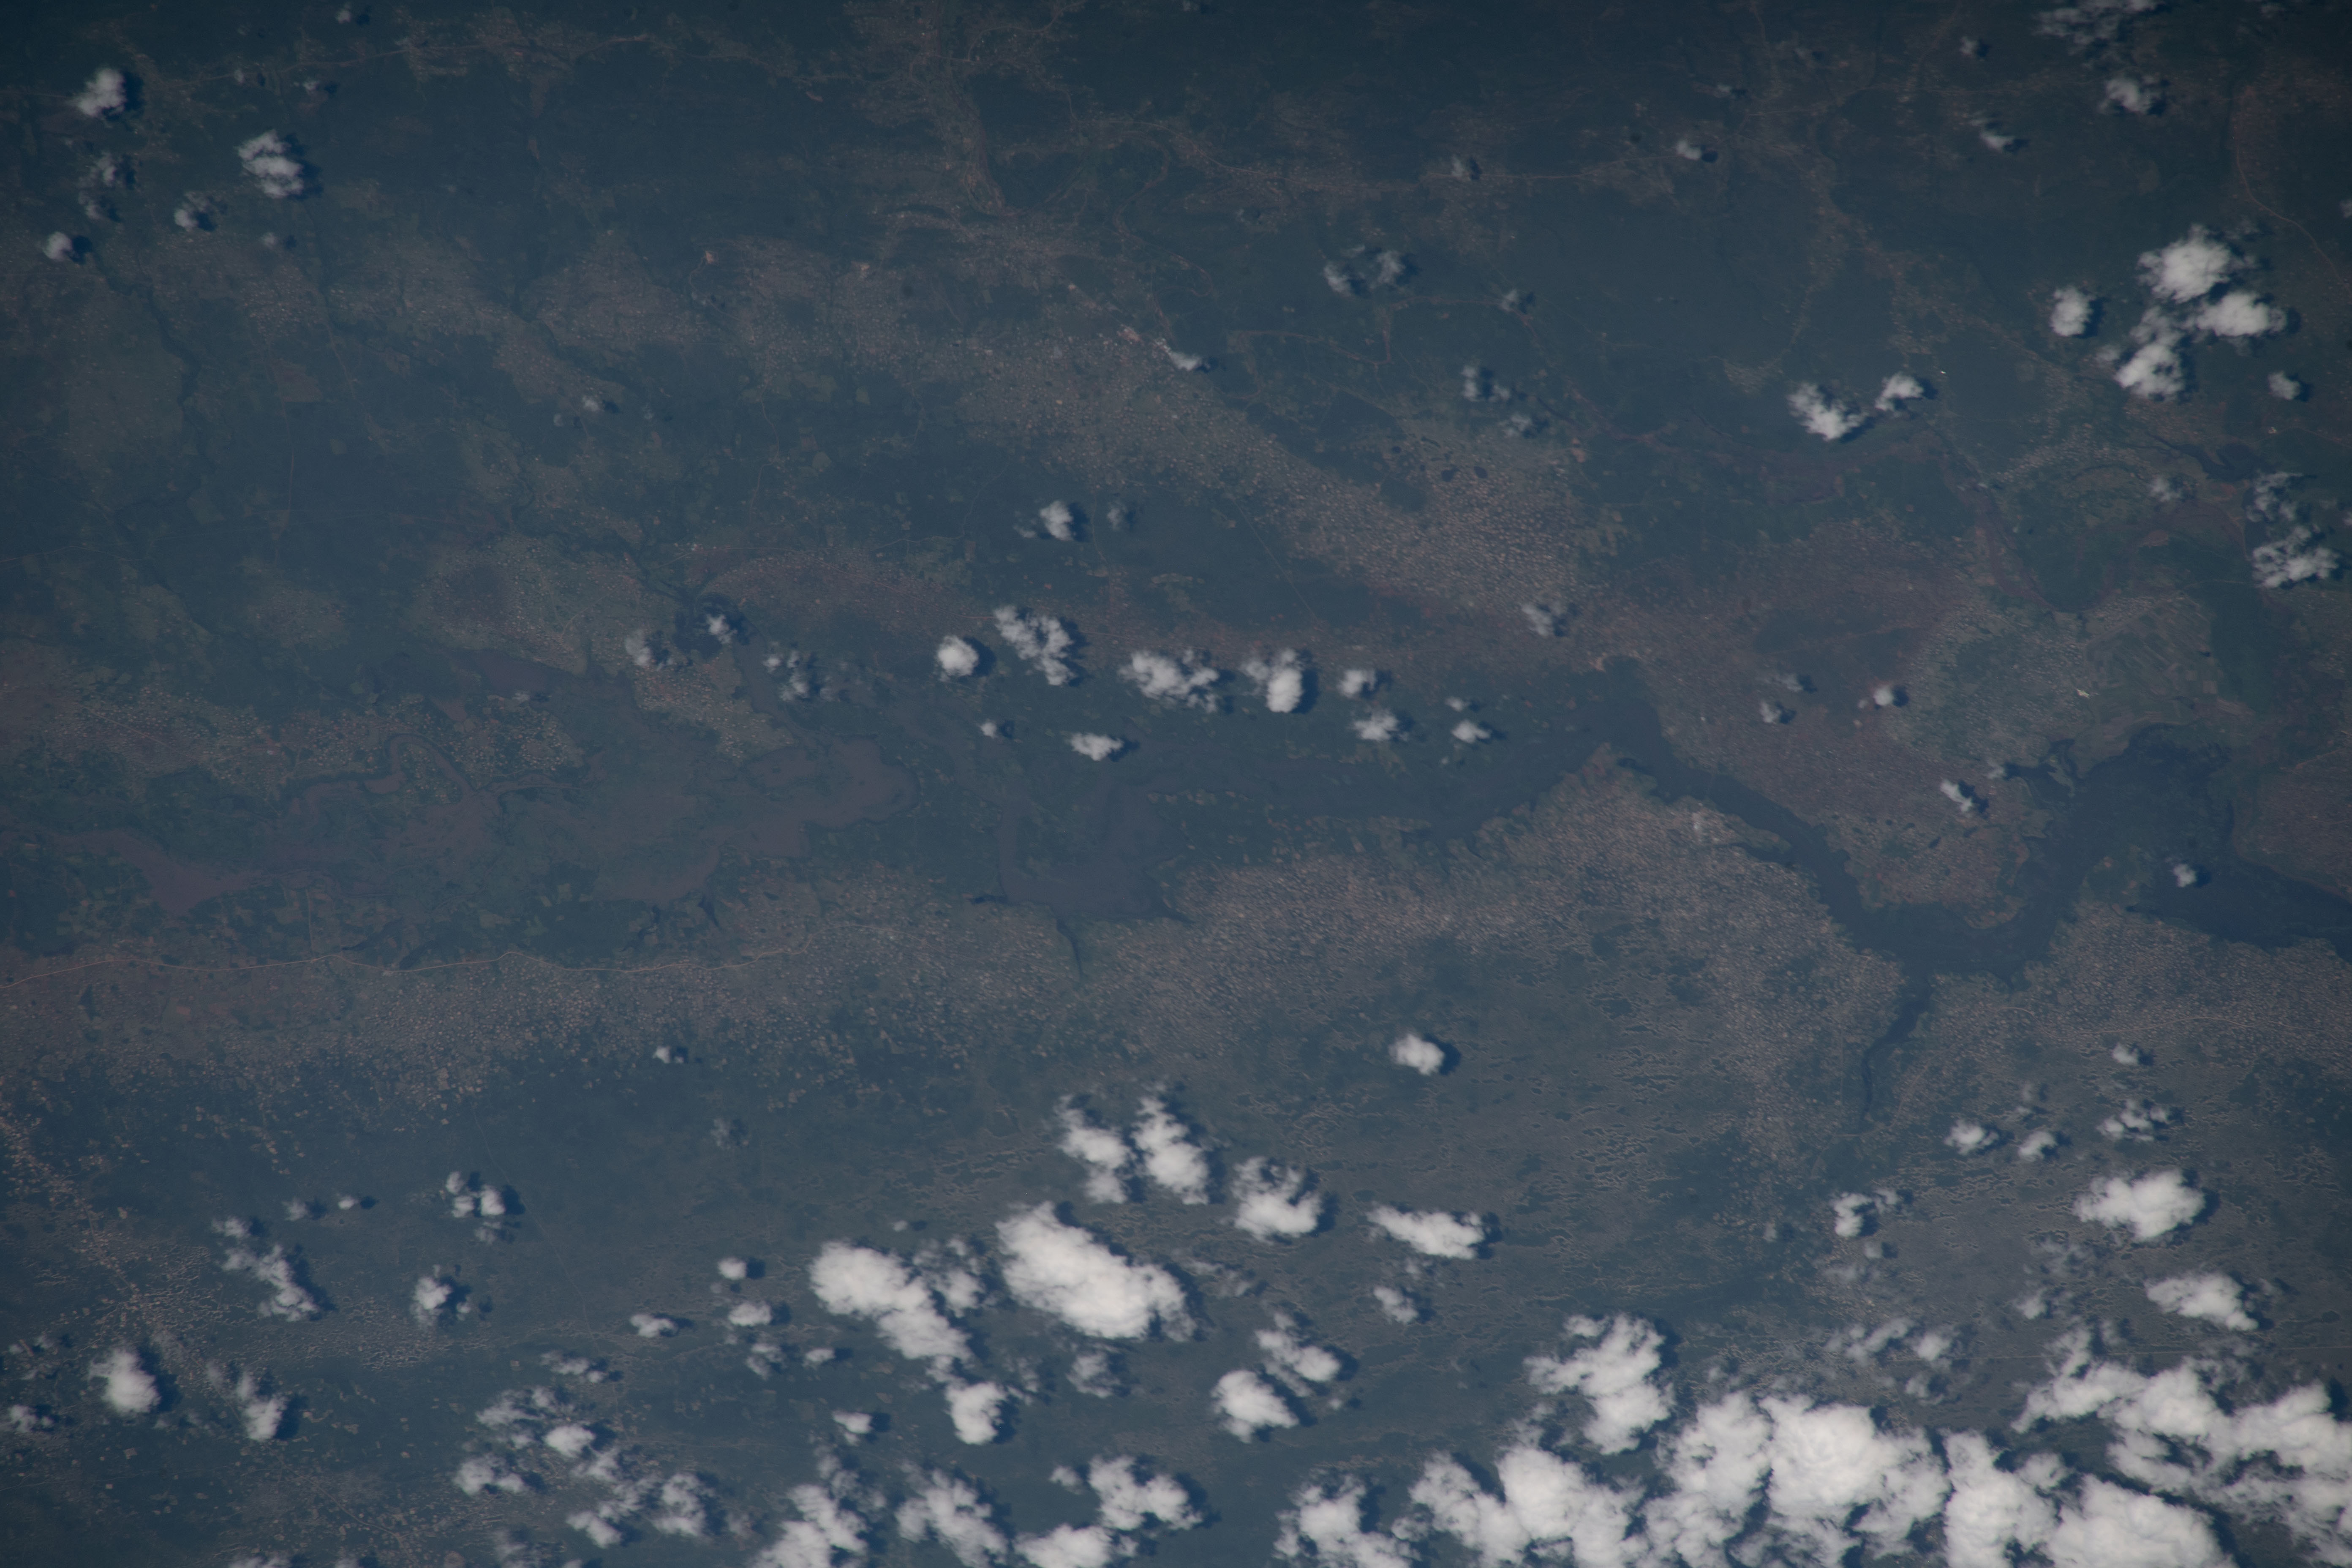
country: REPUBLIC SOUTH AFRICA
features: MAPUTO RIVER
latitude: -24.5
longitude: 29.1
